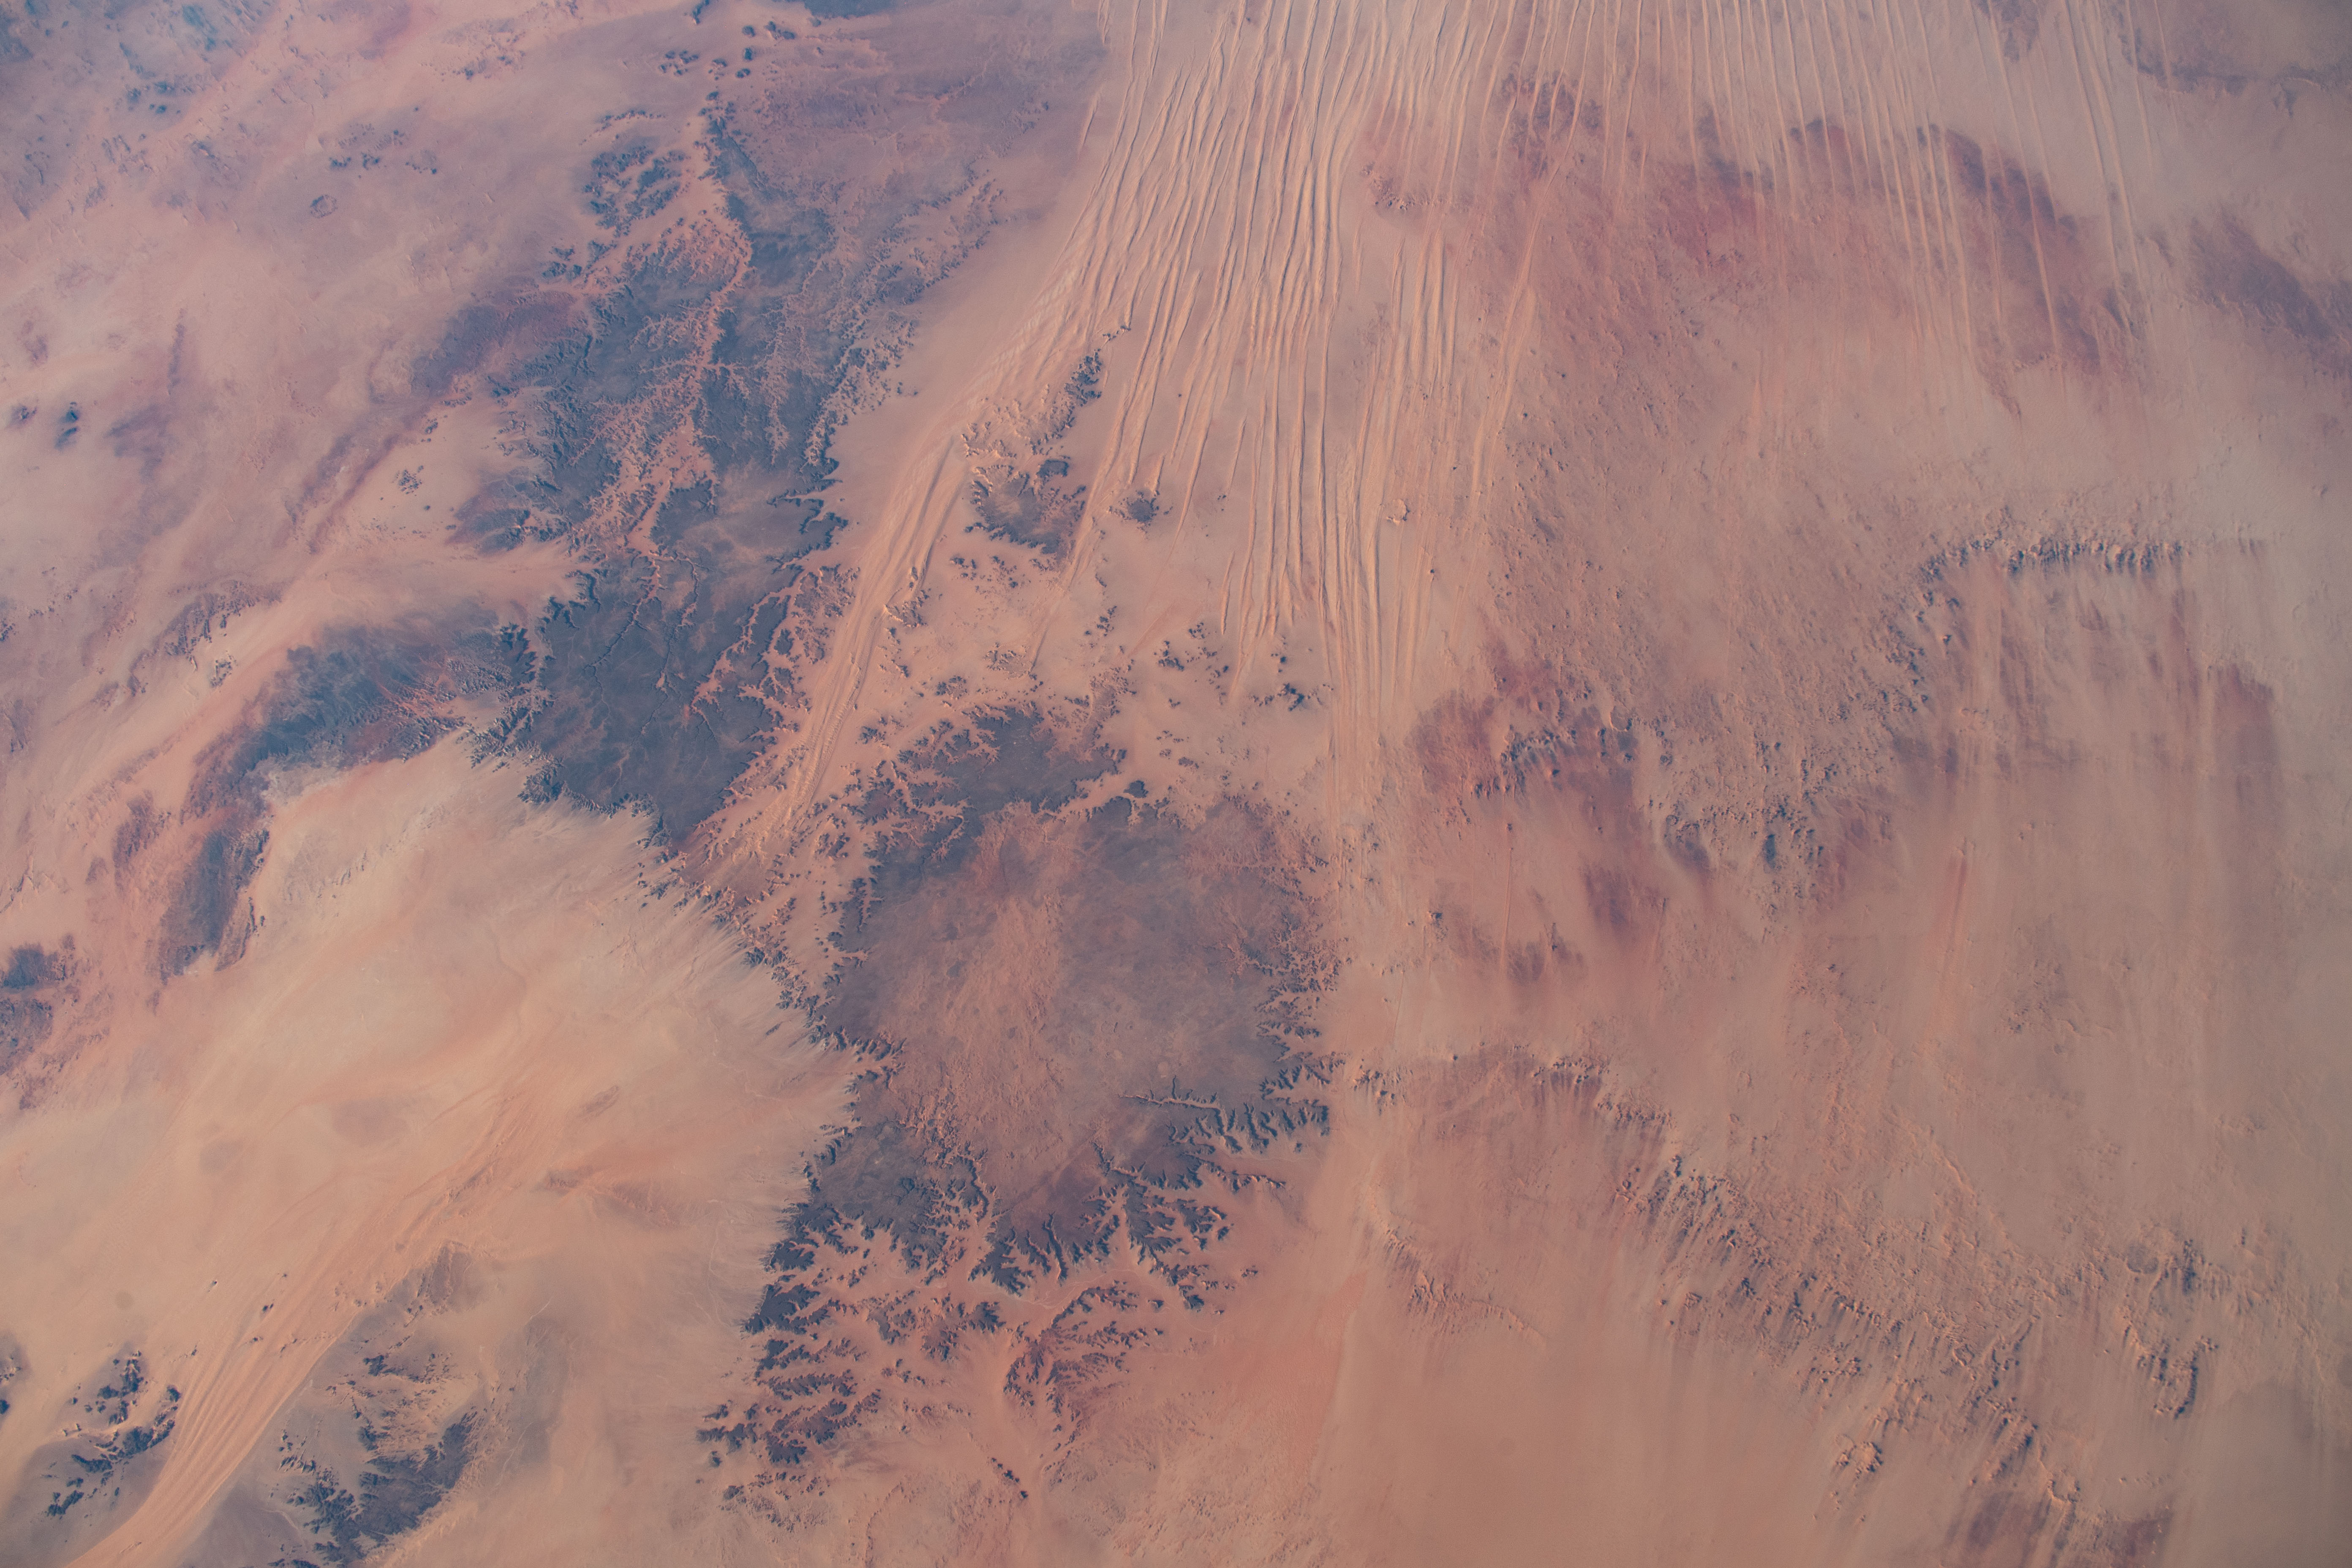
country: EGYPT
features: LIBYAN DESERT
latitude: 24.0
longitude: 26.5
